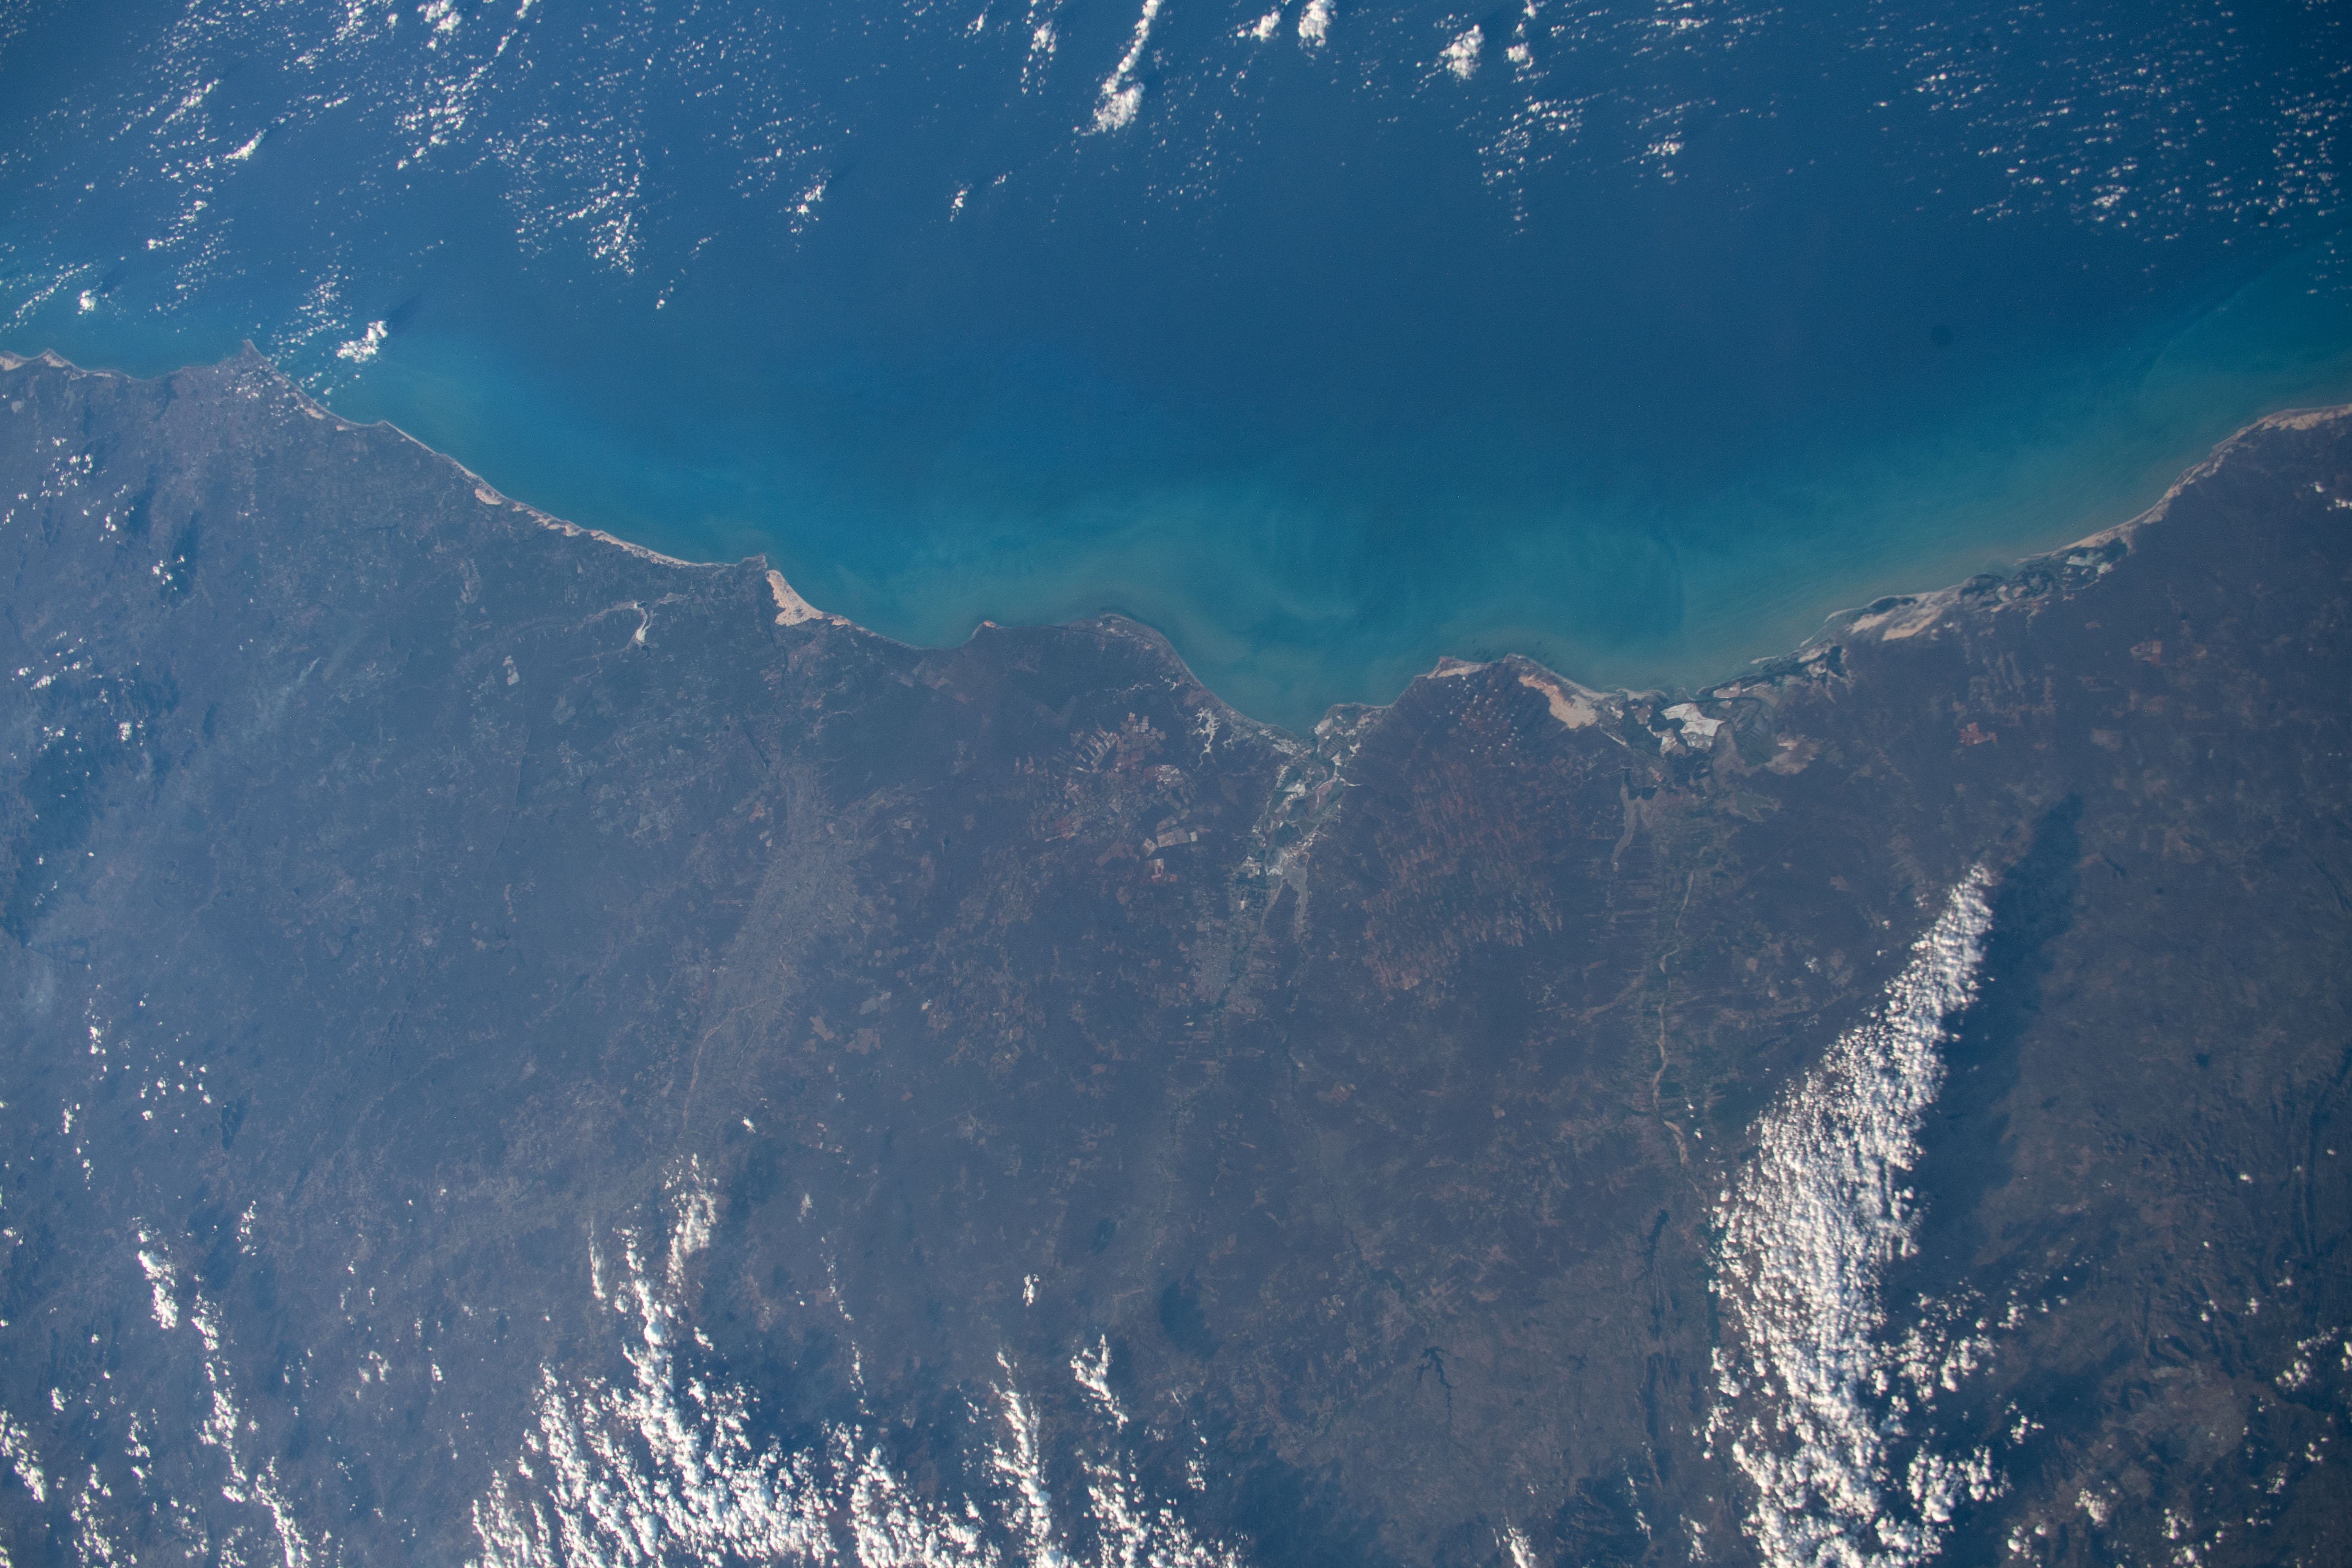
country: BRAZIL
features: MOSSORO, STATE OF RIO GRANDE DP NORTE
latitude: -5.0
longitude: -37.0
